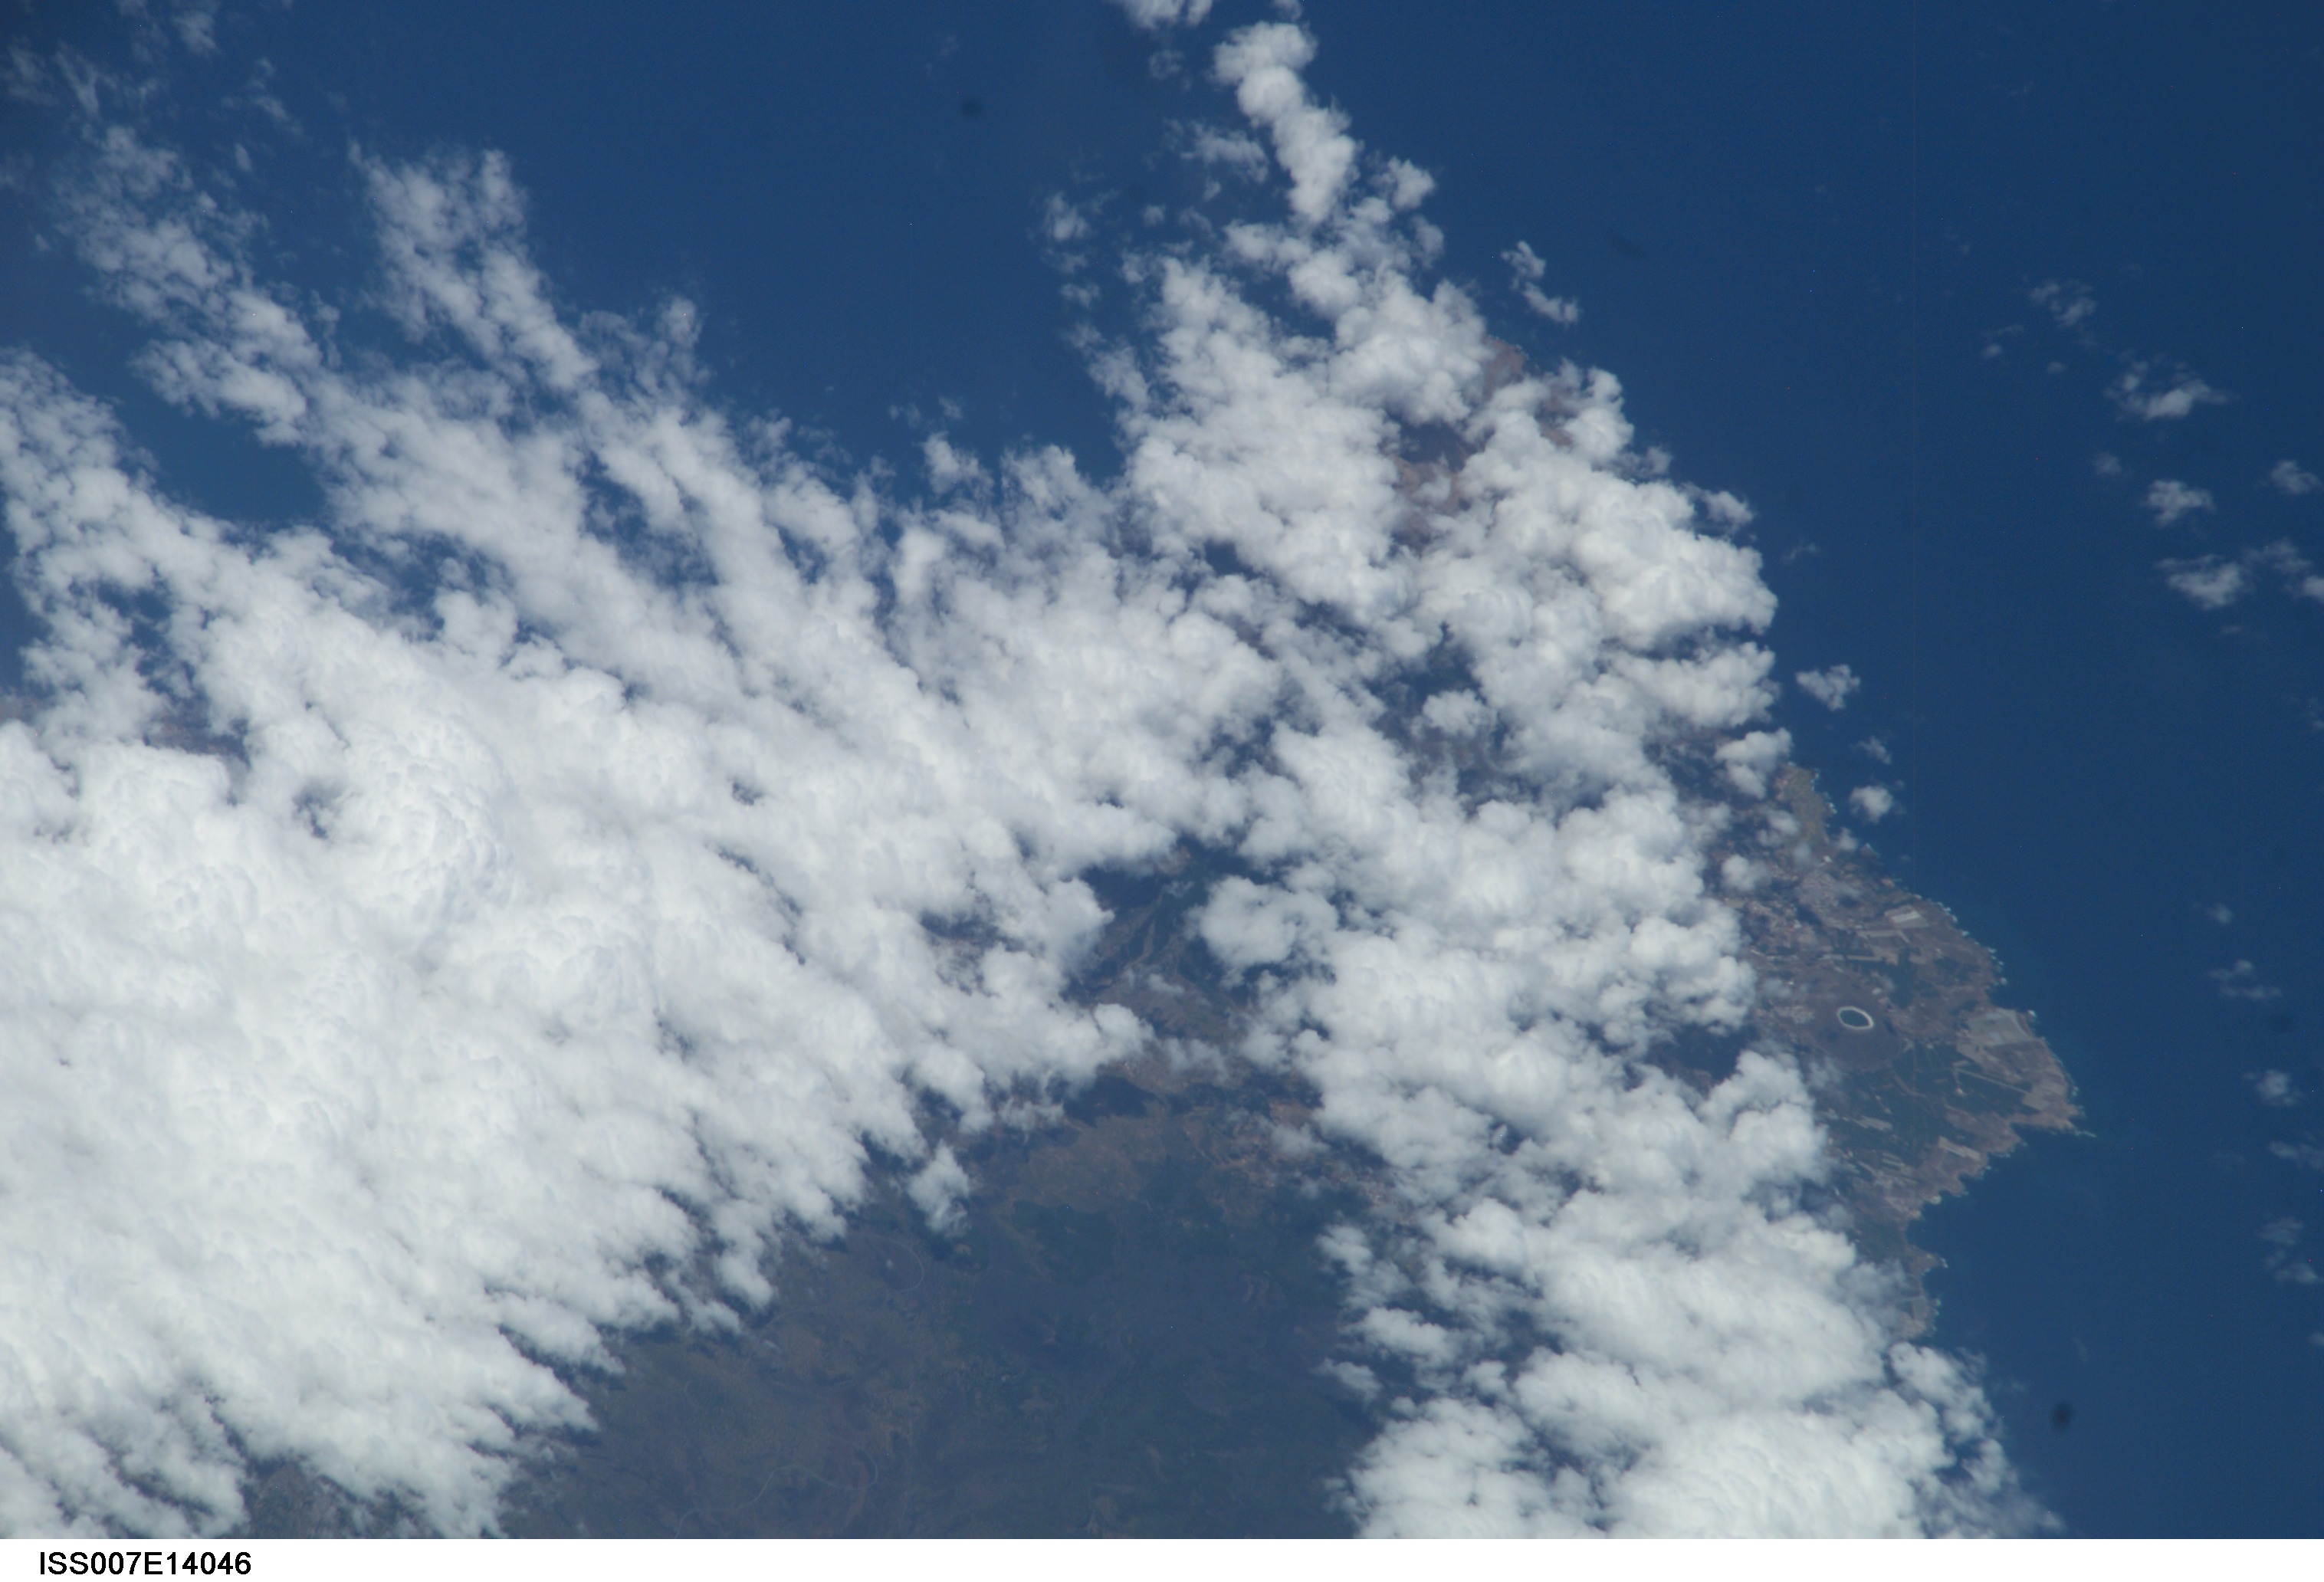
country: CANARY ISLANDS
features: TENERIFE ISLAND, PUERTO DE CRUZ
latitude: 28.5
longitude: -16.5
